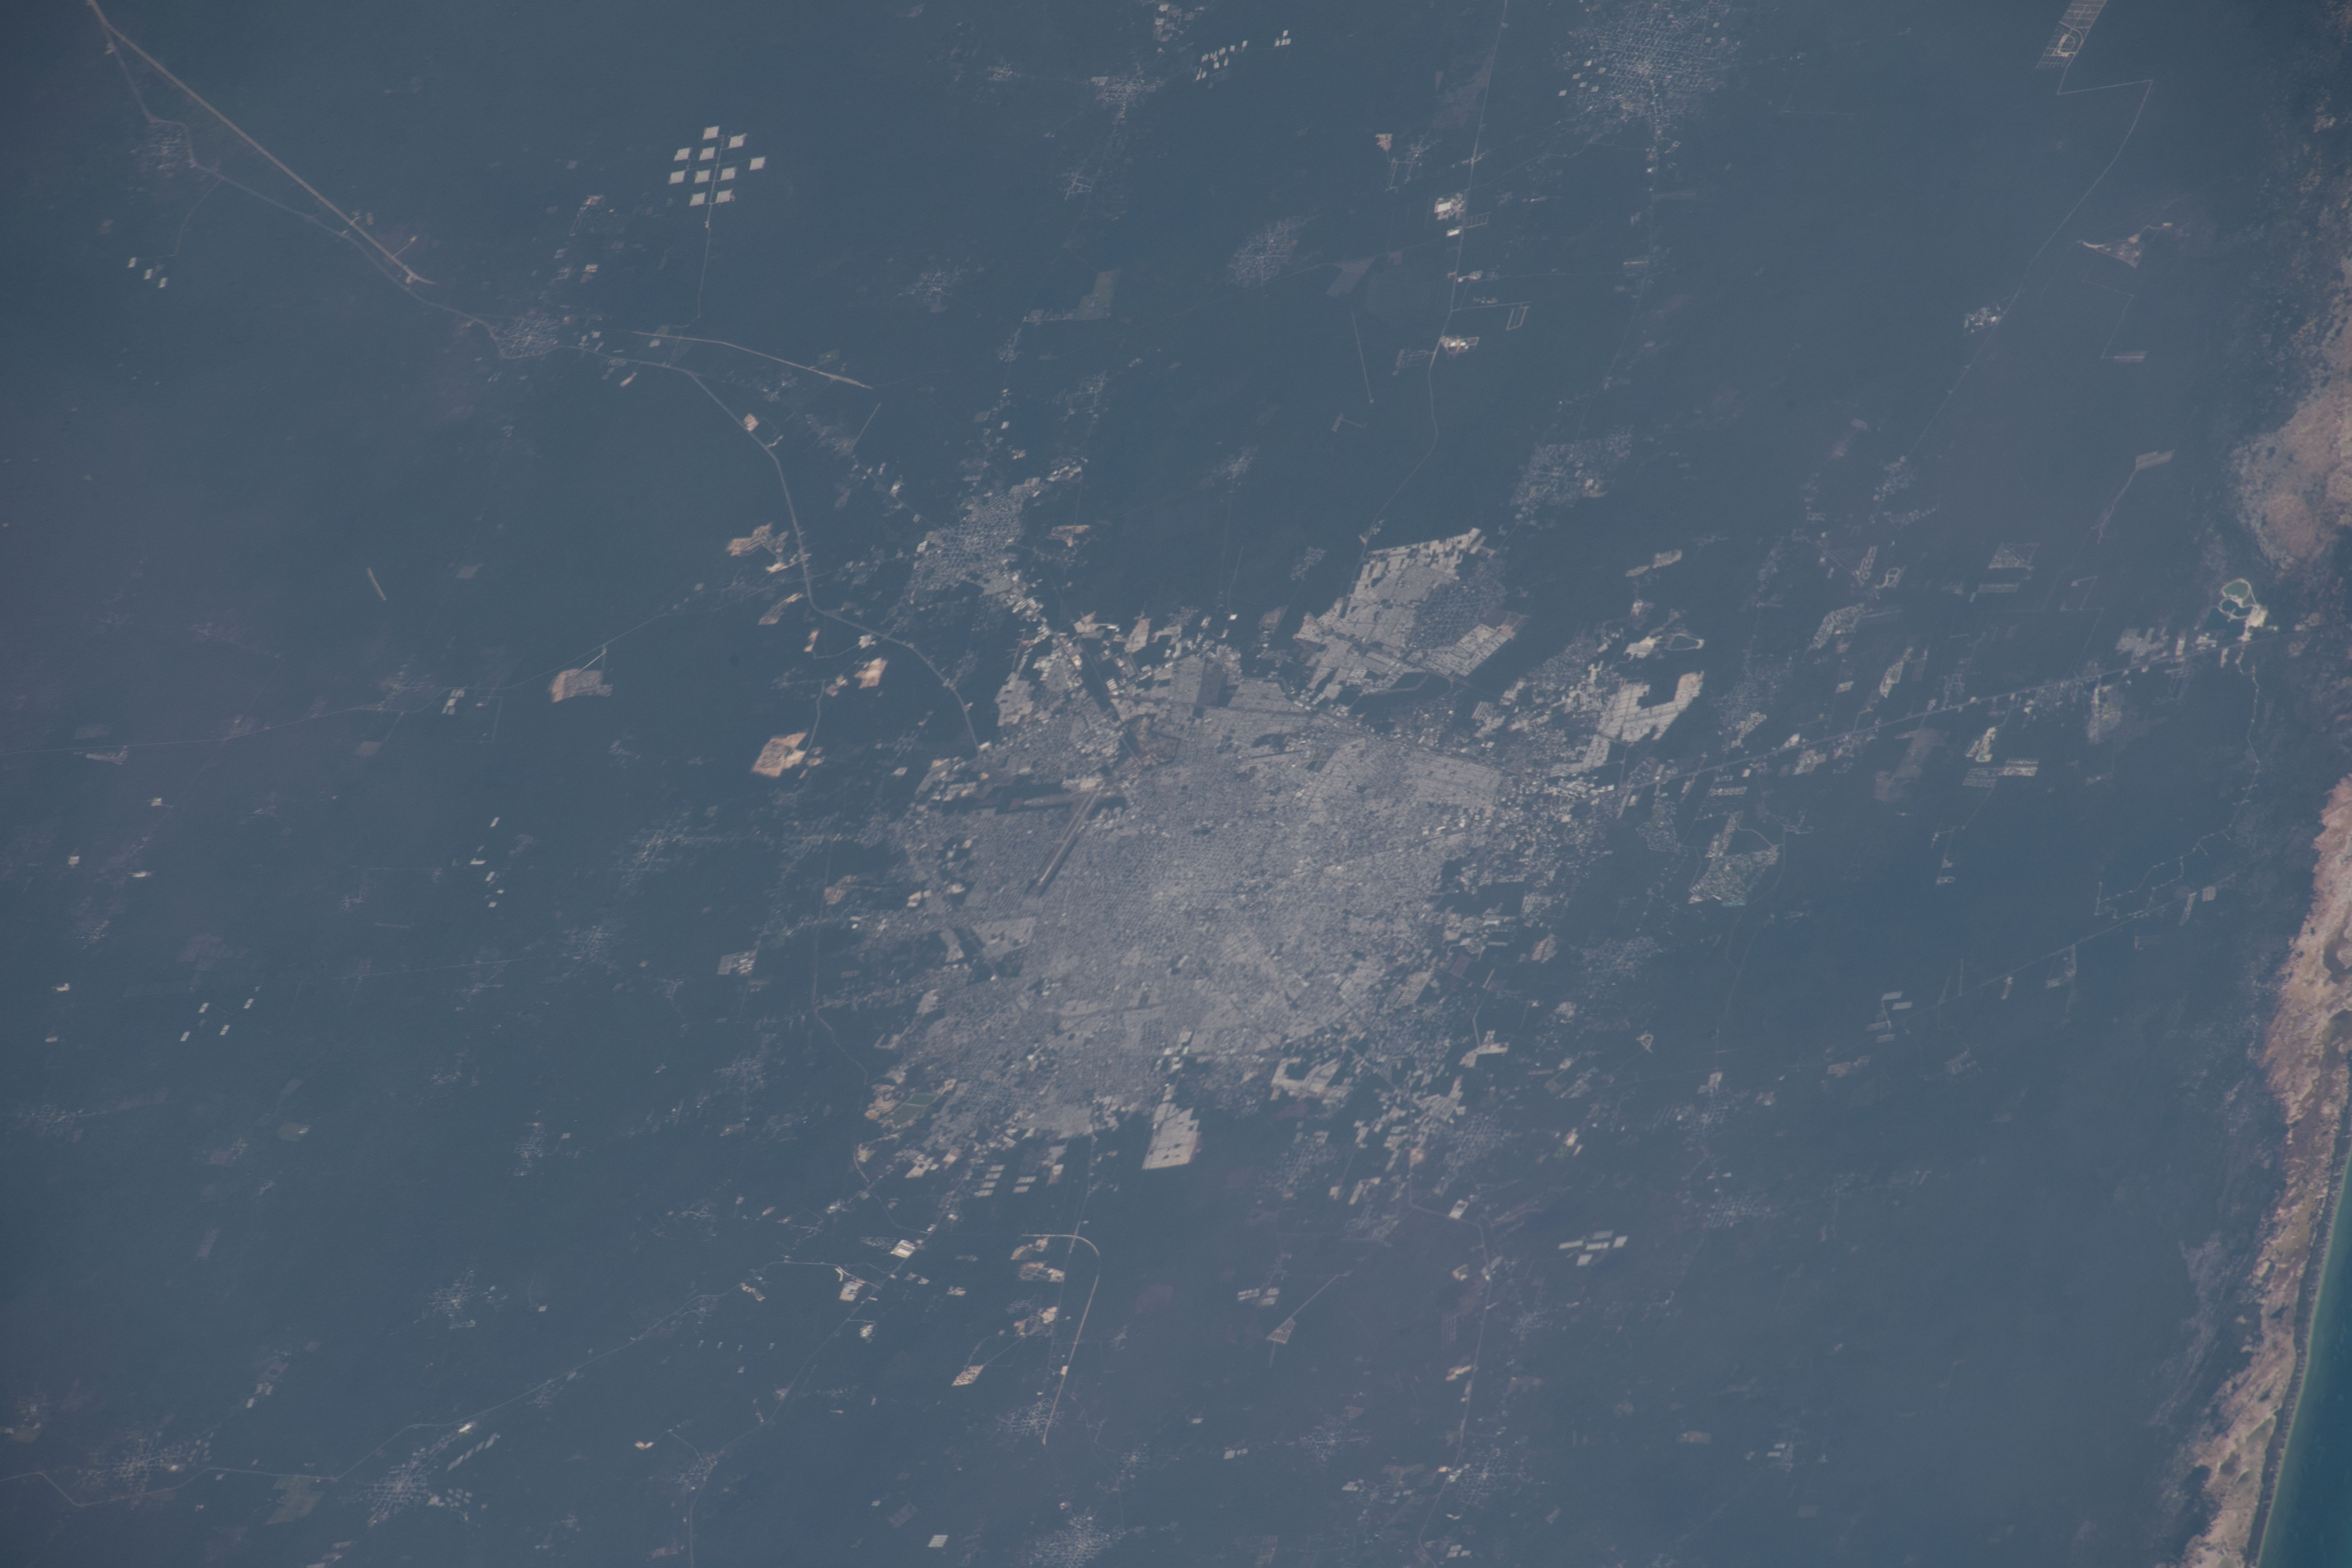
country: MEXICO
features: MERIDA,YUCATAN
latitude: 20.9
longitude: -89.7
